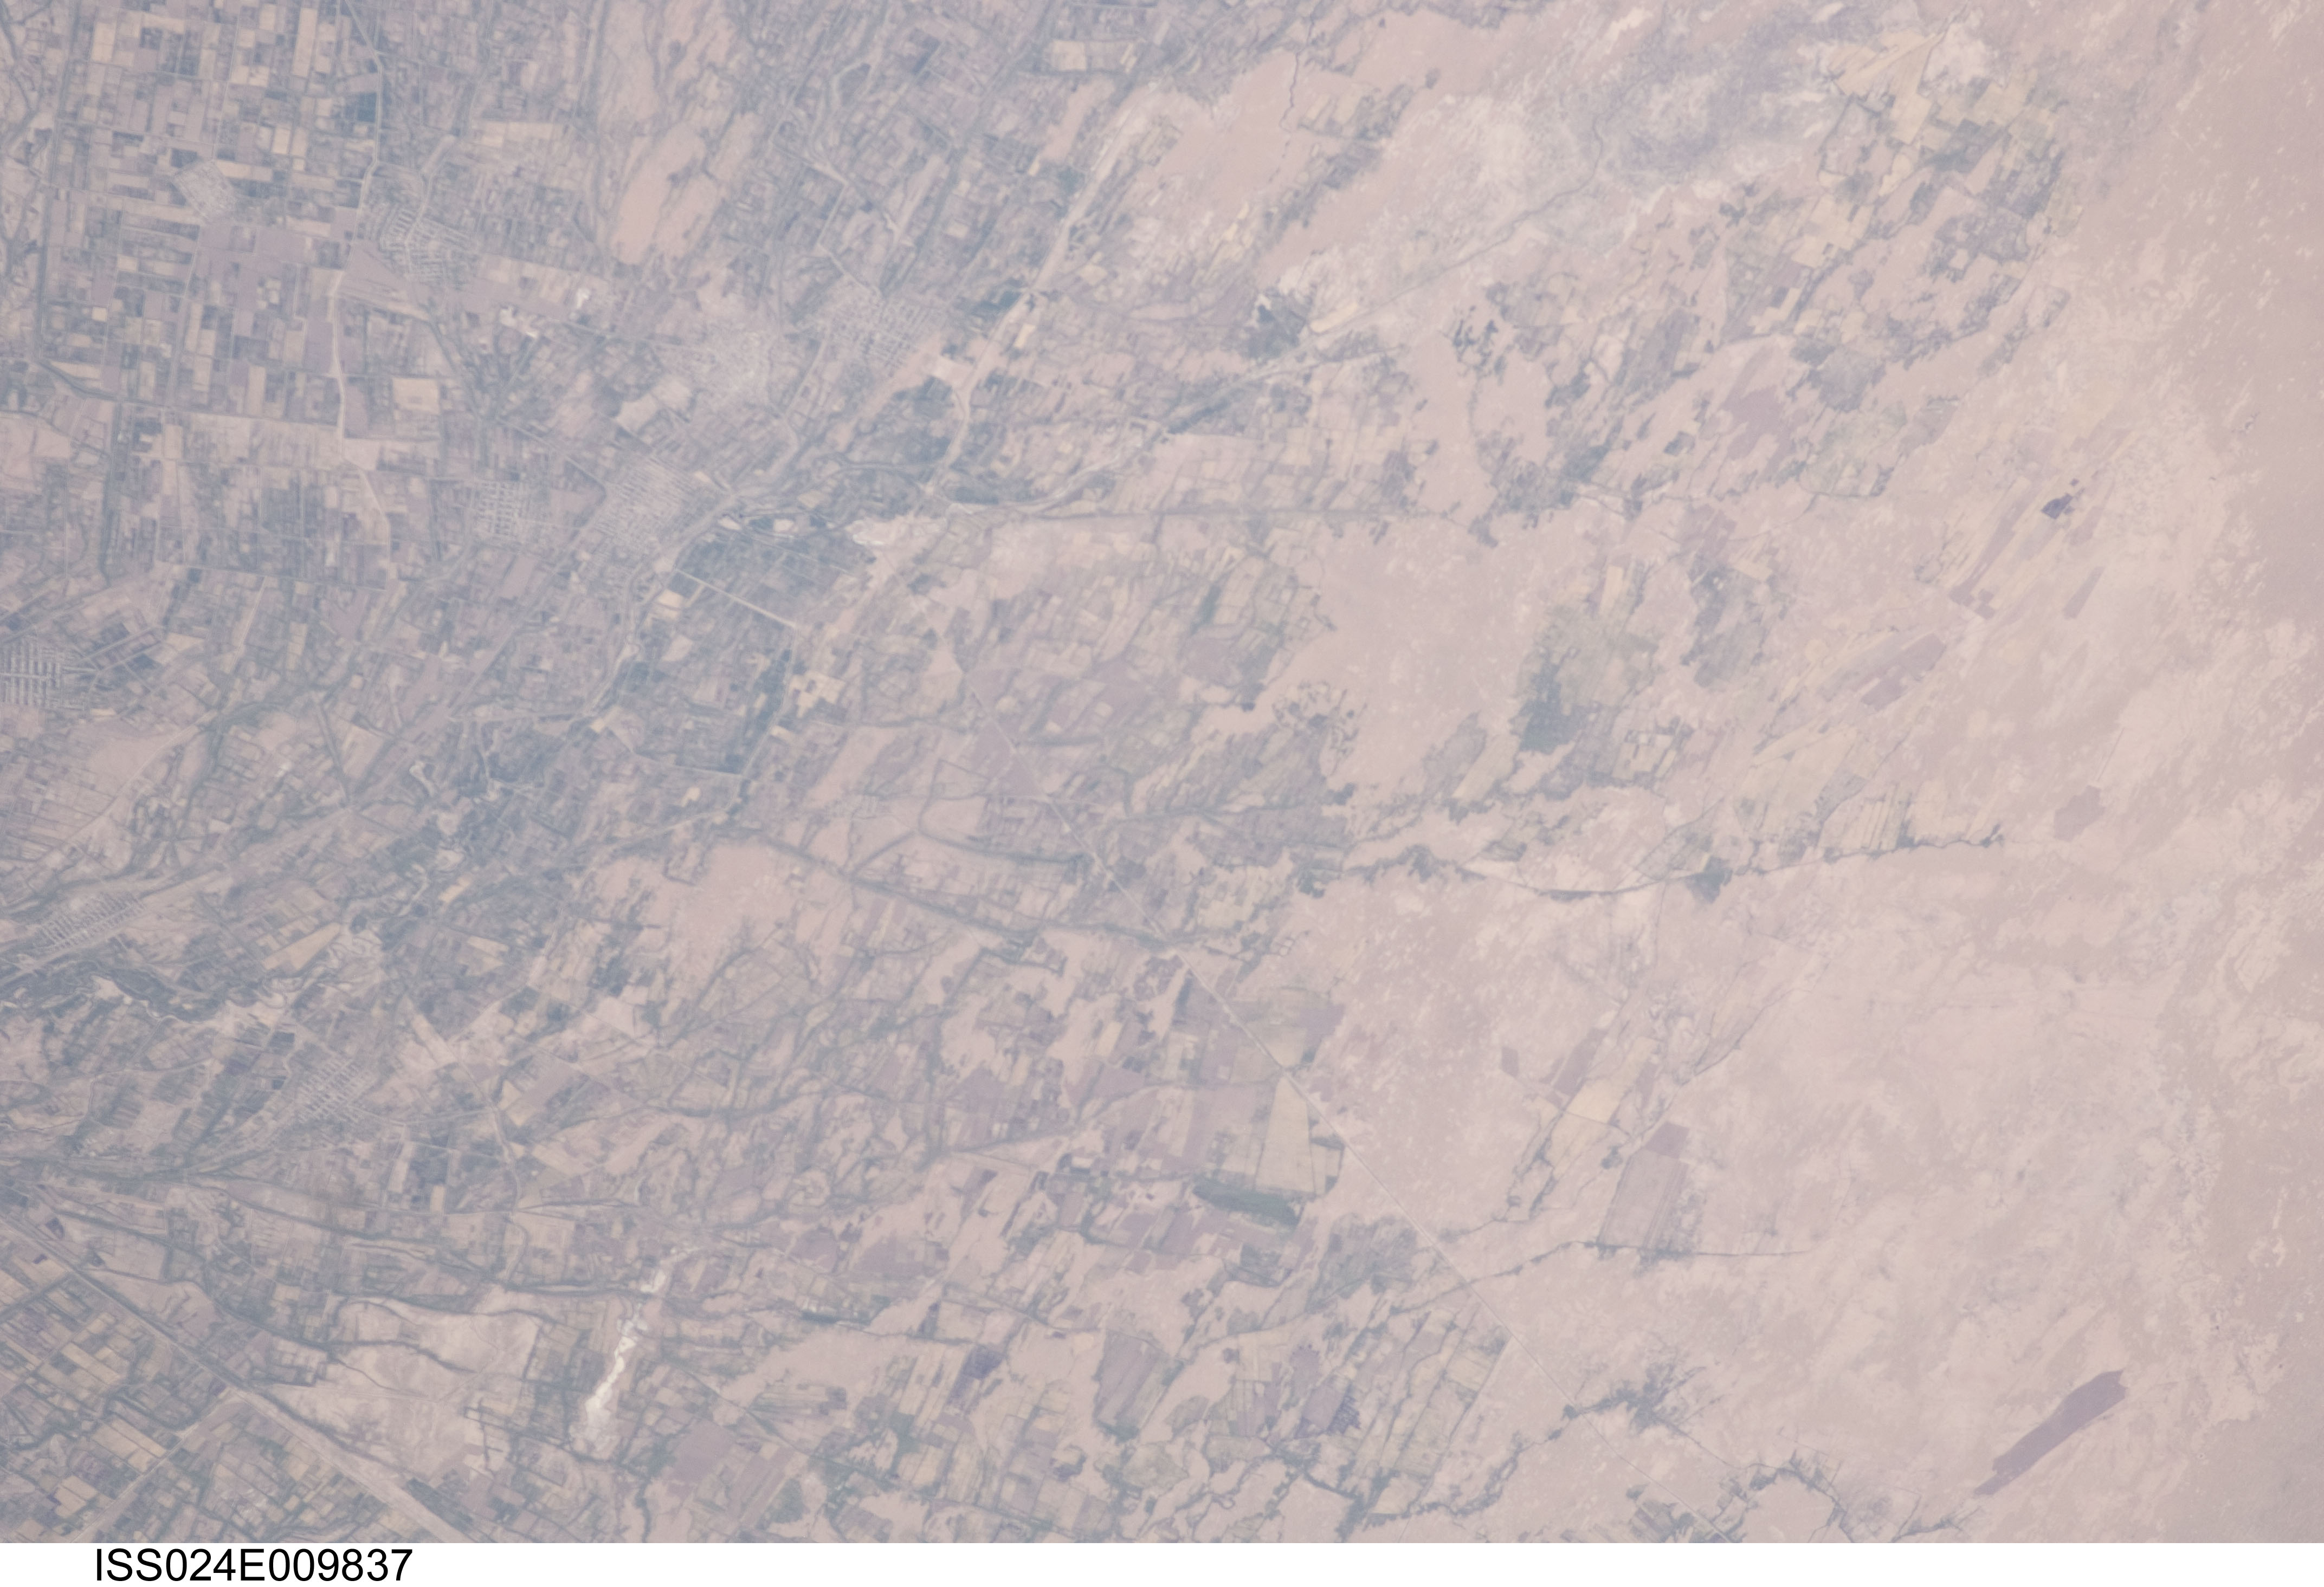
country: TURKMENISTAN
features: BABADAYKHAN, DESERT, AGR.
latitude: 37.7
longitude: 60.6
